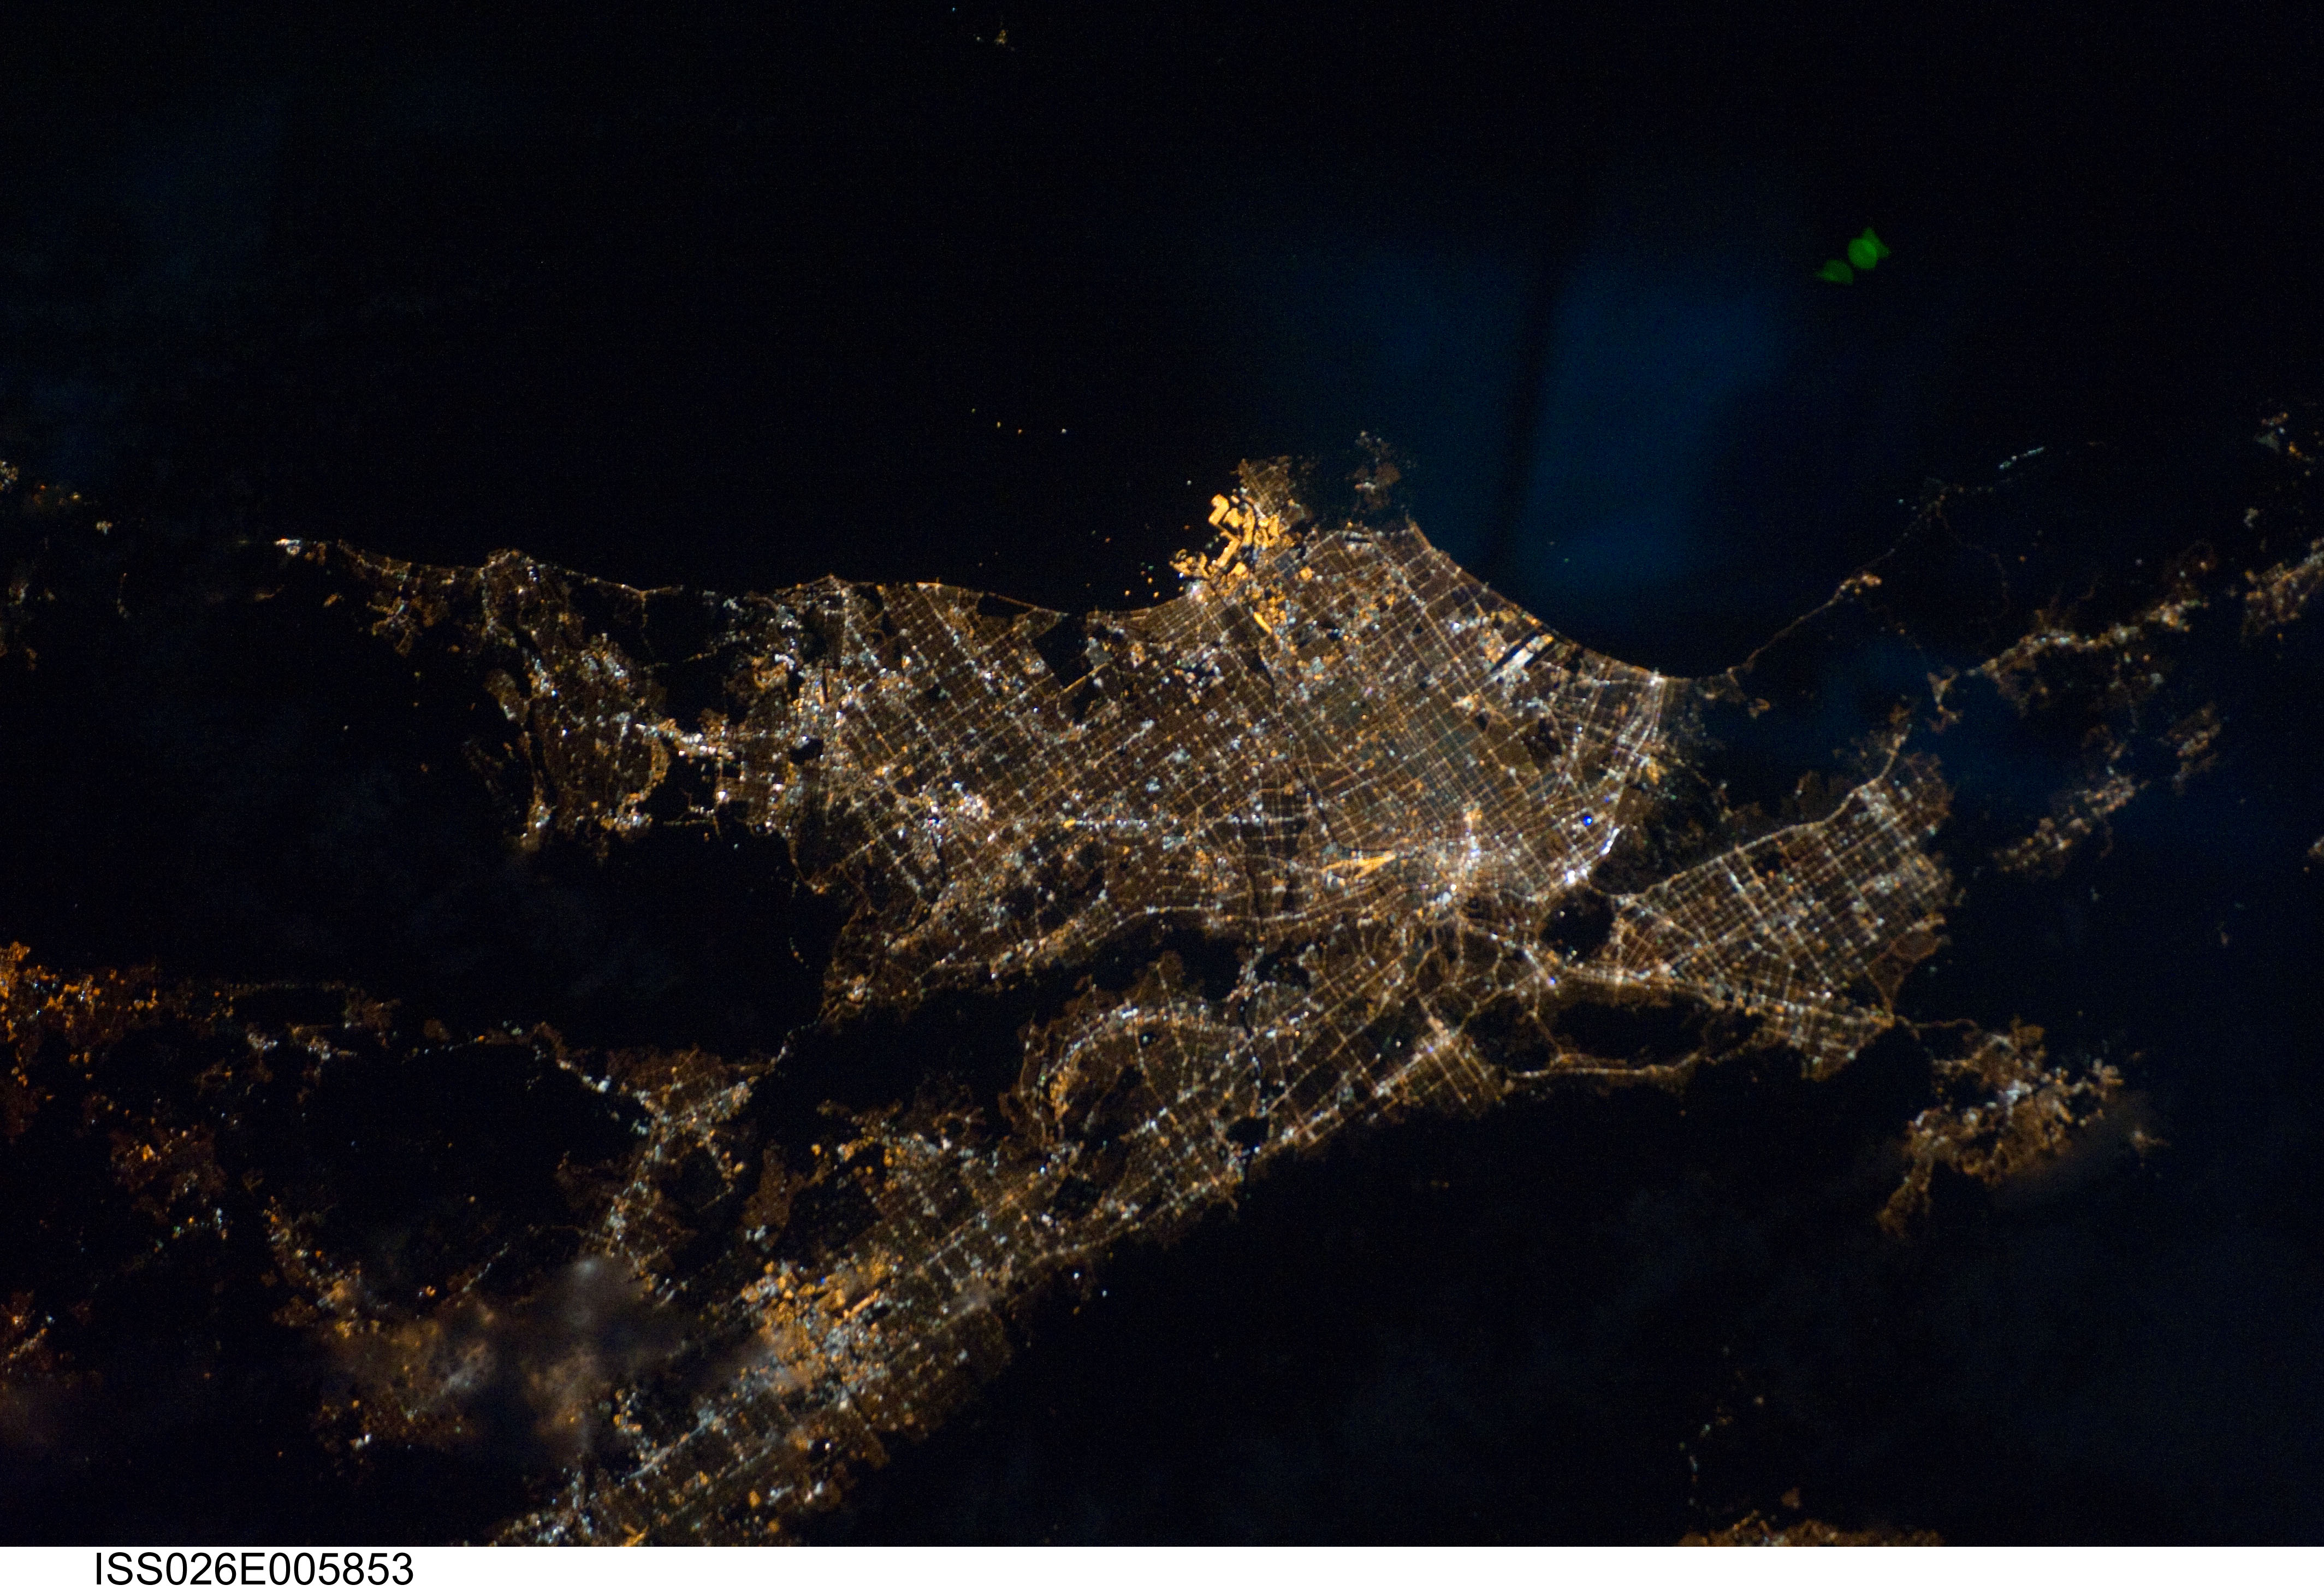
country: USA-CALIFORNIA
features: LOS ANGELES AT NIGHT
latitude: 34.0
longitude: -118.0
